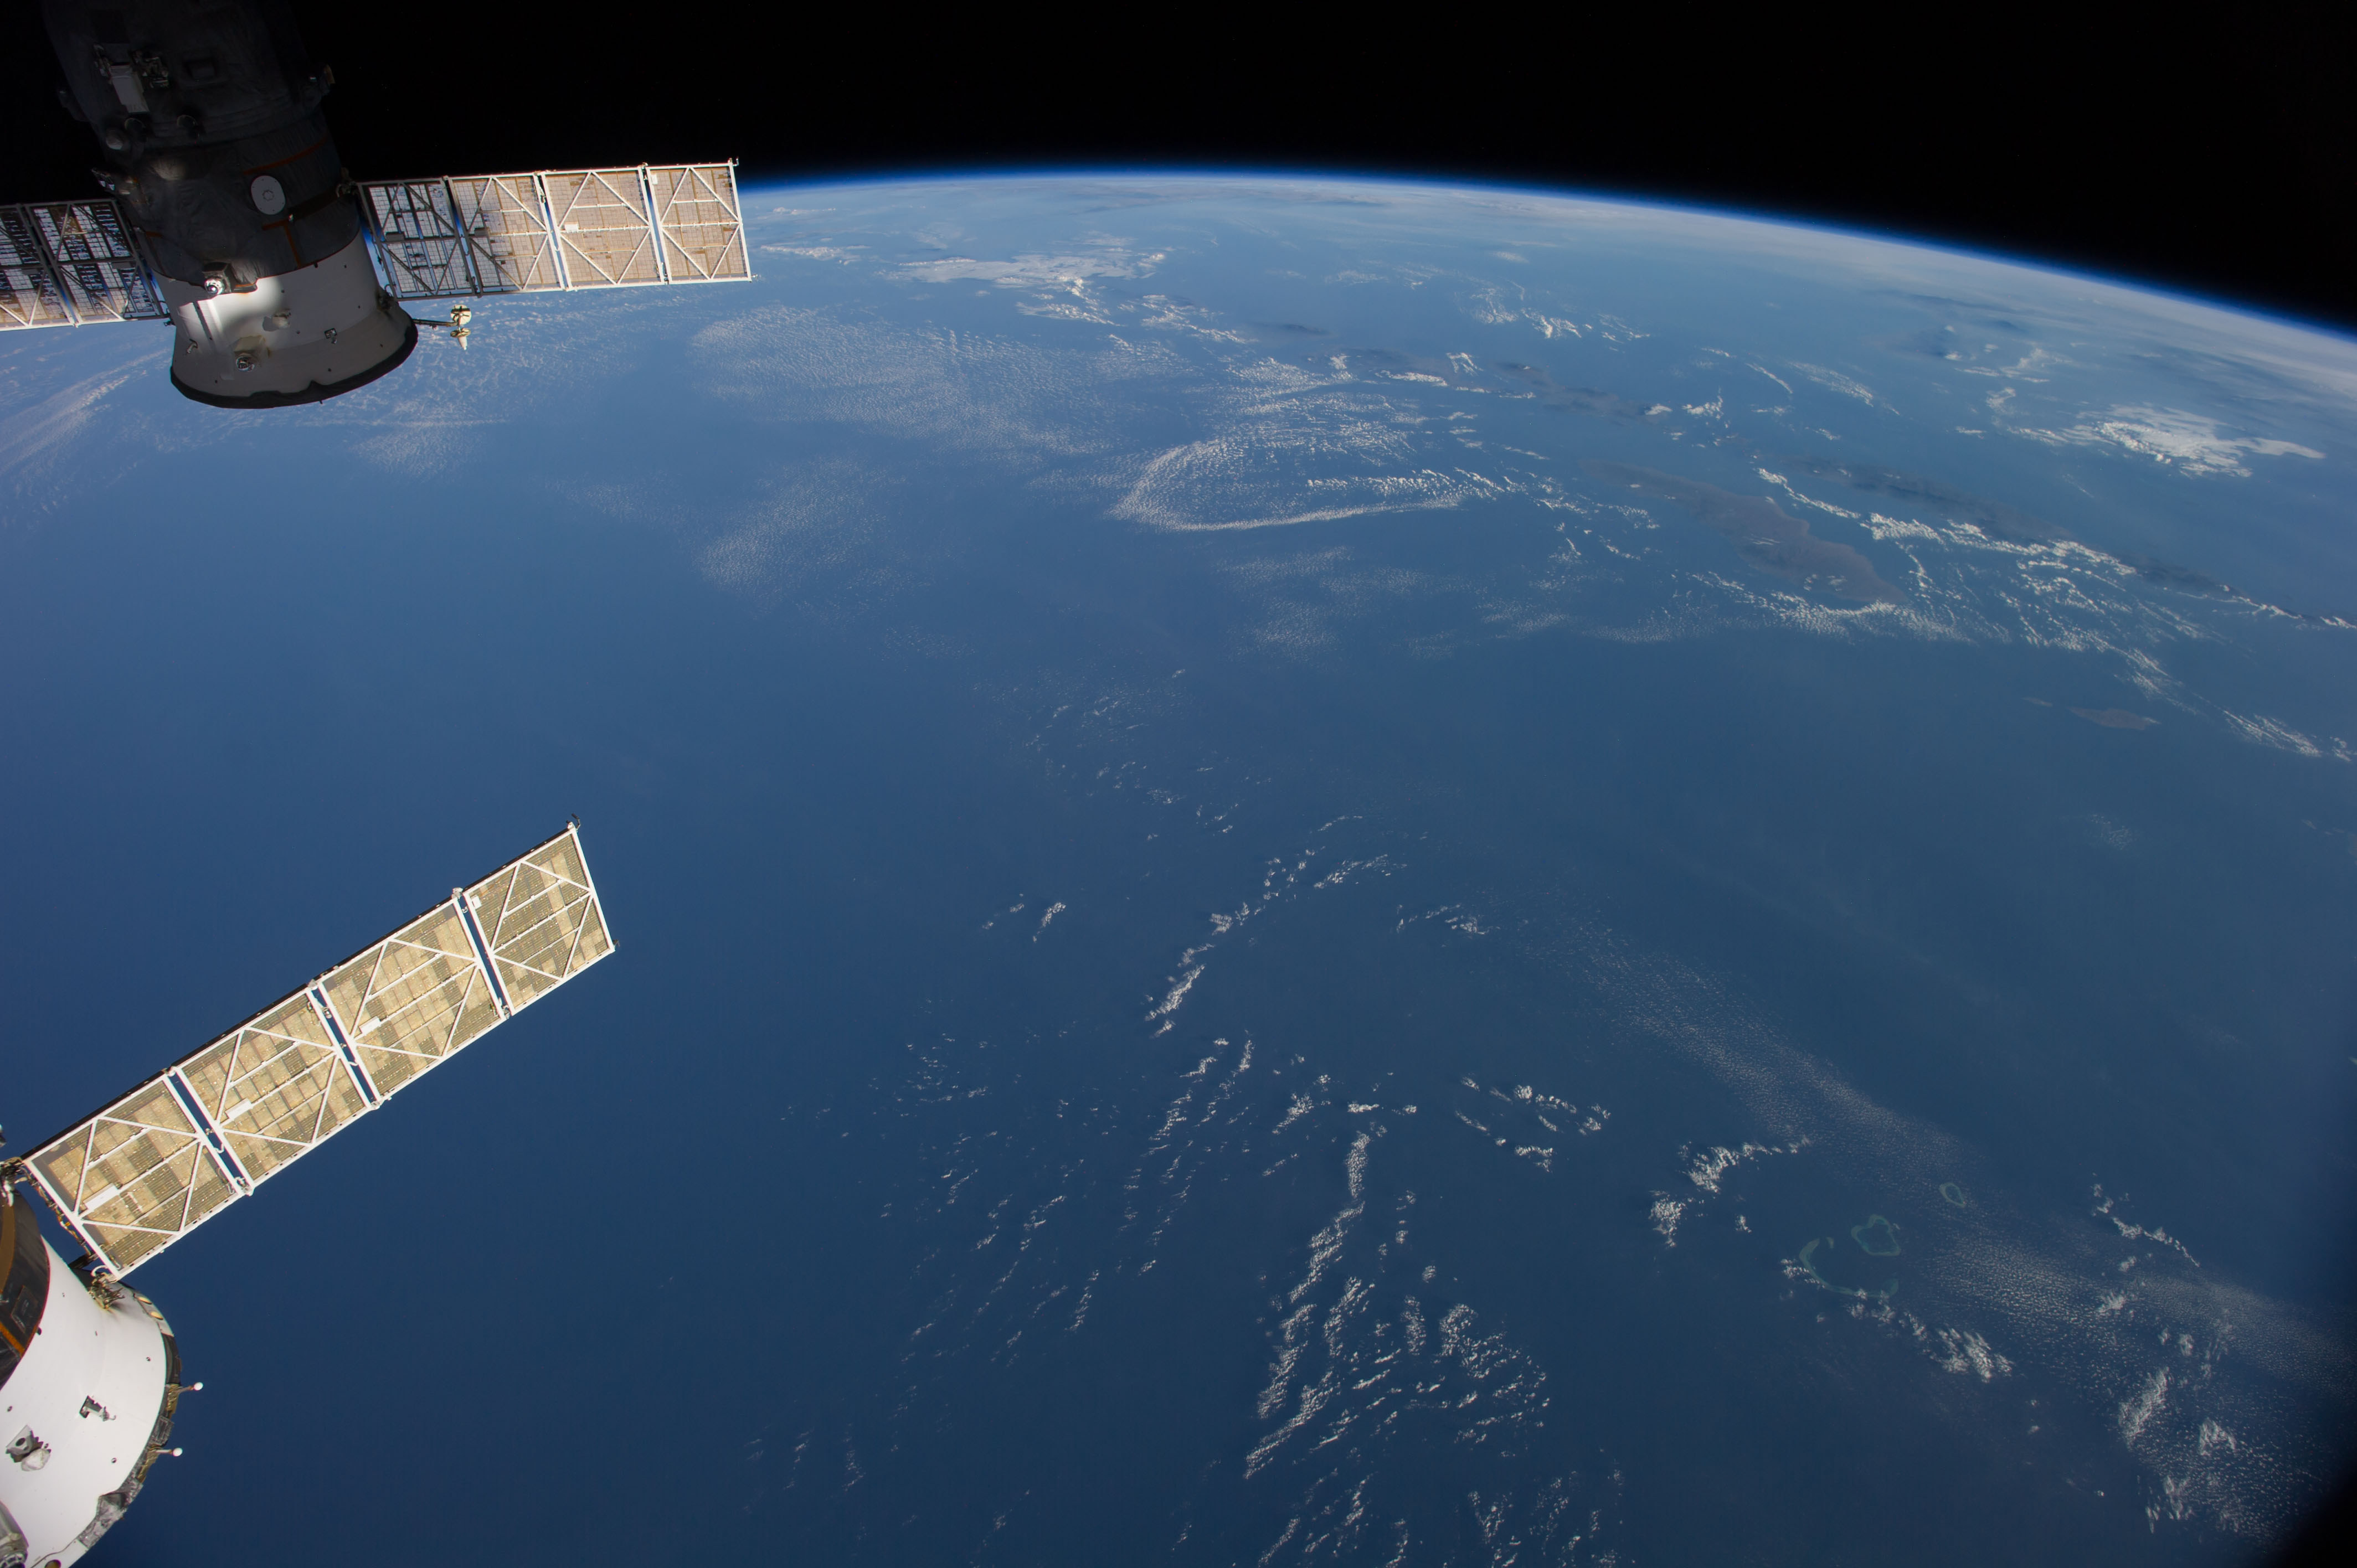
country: AUSTRALIA-WA
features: INDIAN O., JAVA S., BALI S., FLORES S., SAVU S., W. NUSA TENGGARA, E. NUSA TENGGARA, ATMOSPHERIC LIMB
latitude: -13.0
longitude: 117.5
